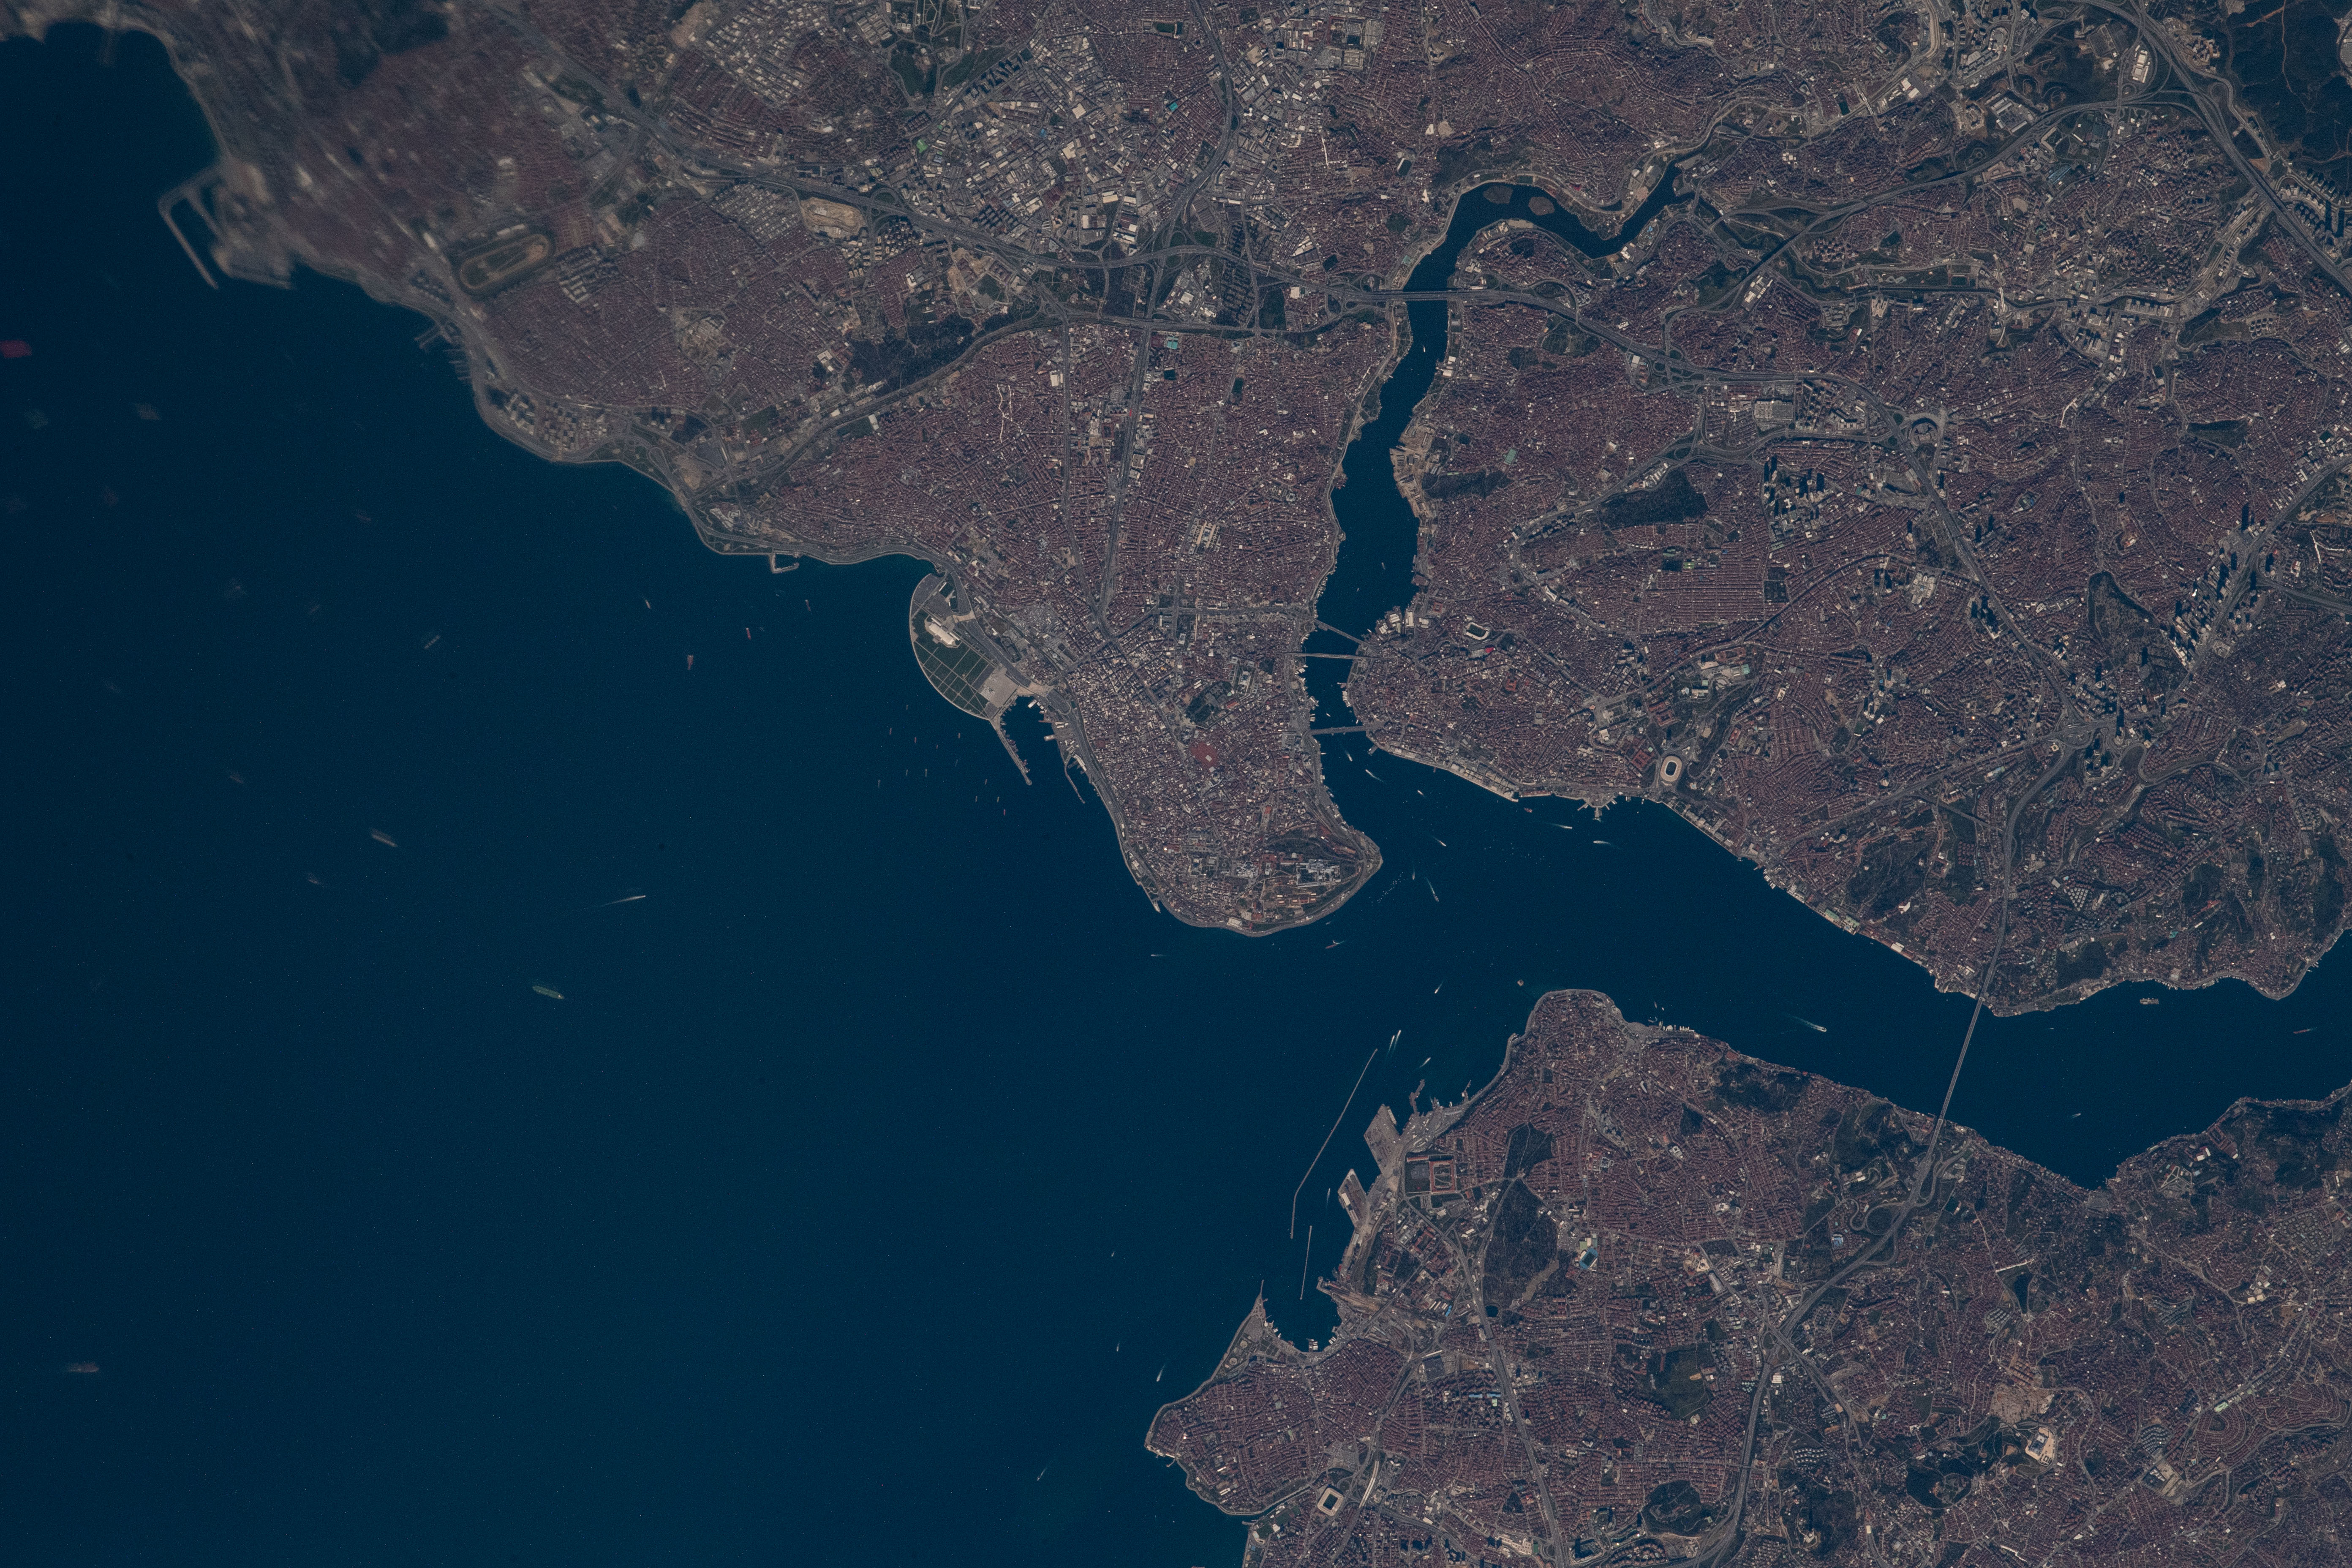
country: TURKEY
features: MARMARA SEA, BOSFORO STRAIT
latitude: 41.0
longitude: 29.0
